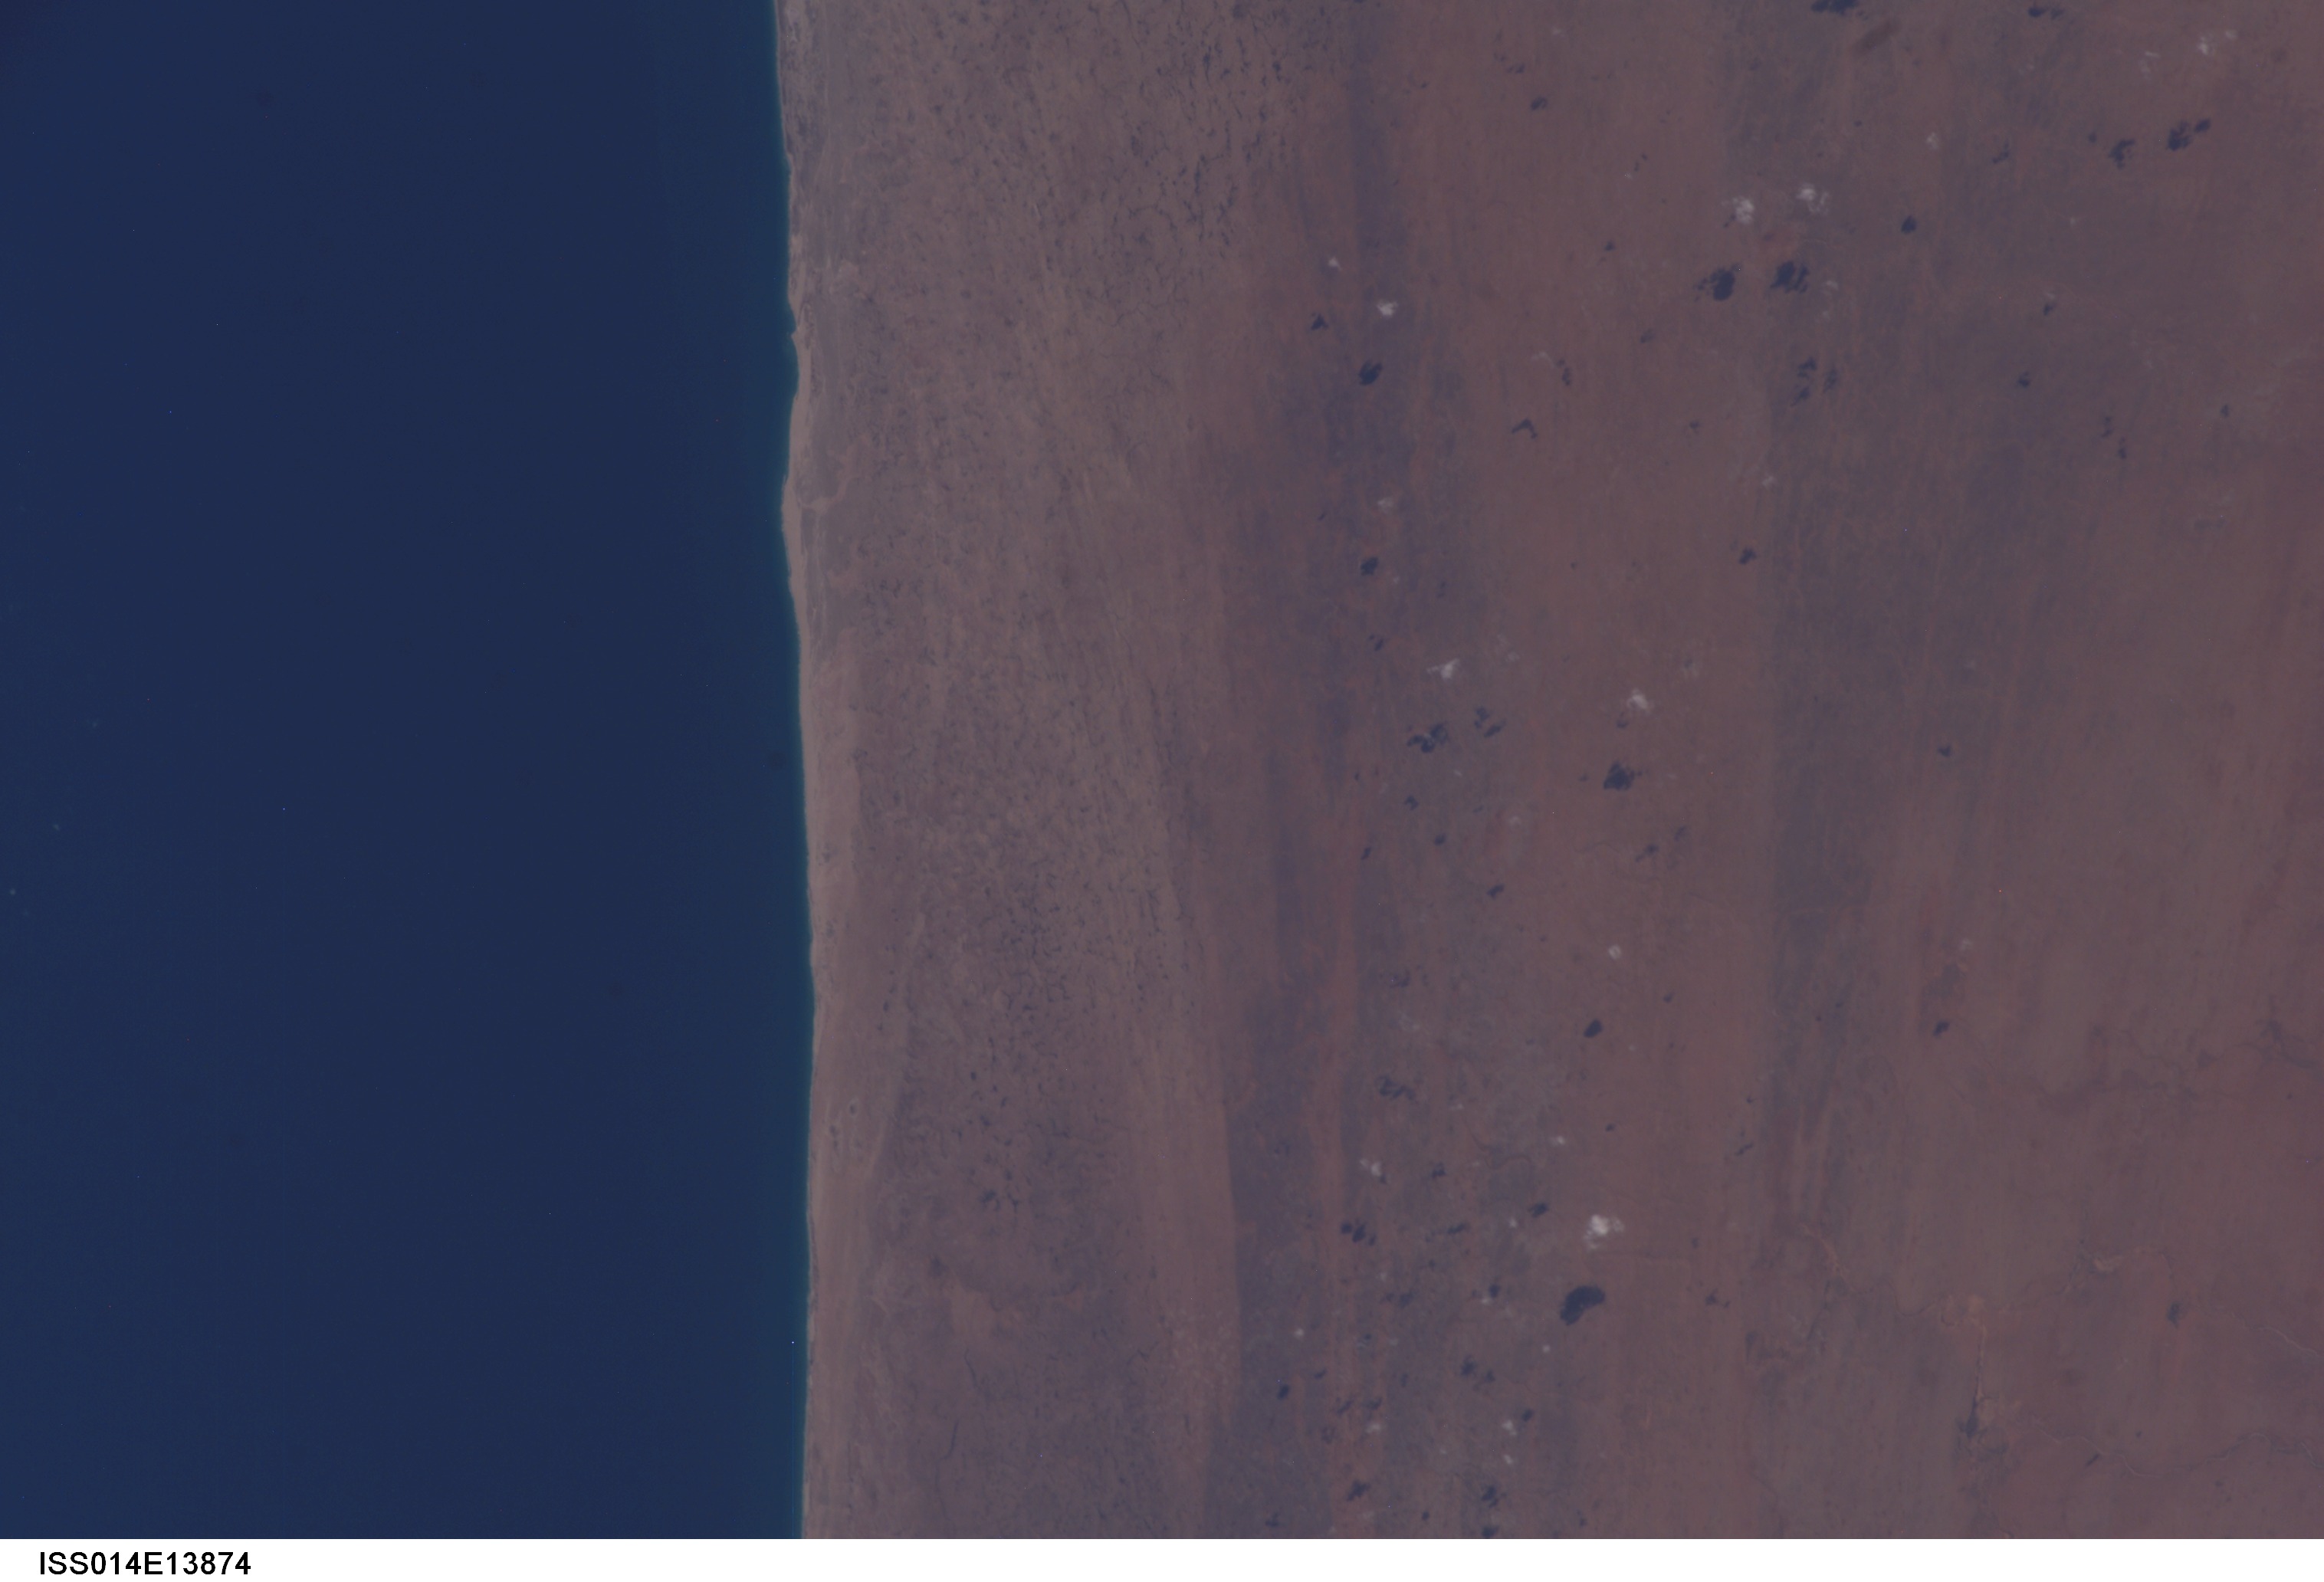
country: SOMALIA
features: COASTAL DUNES, ROADS
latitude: 7.0
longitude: 49.5
